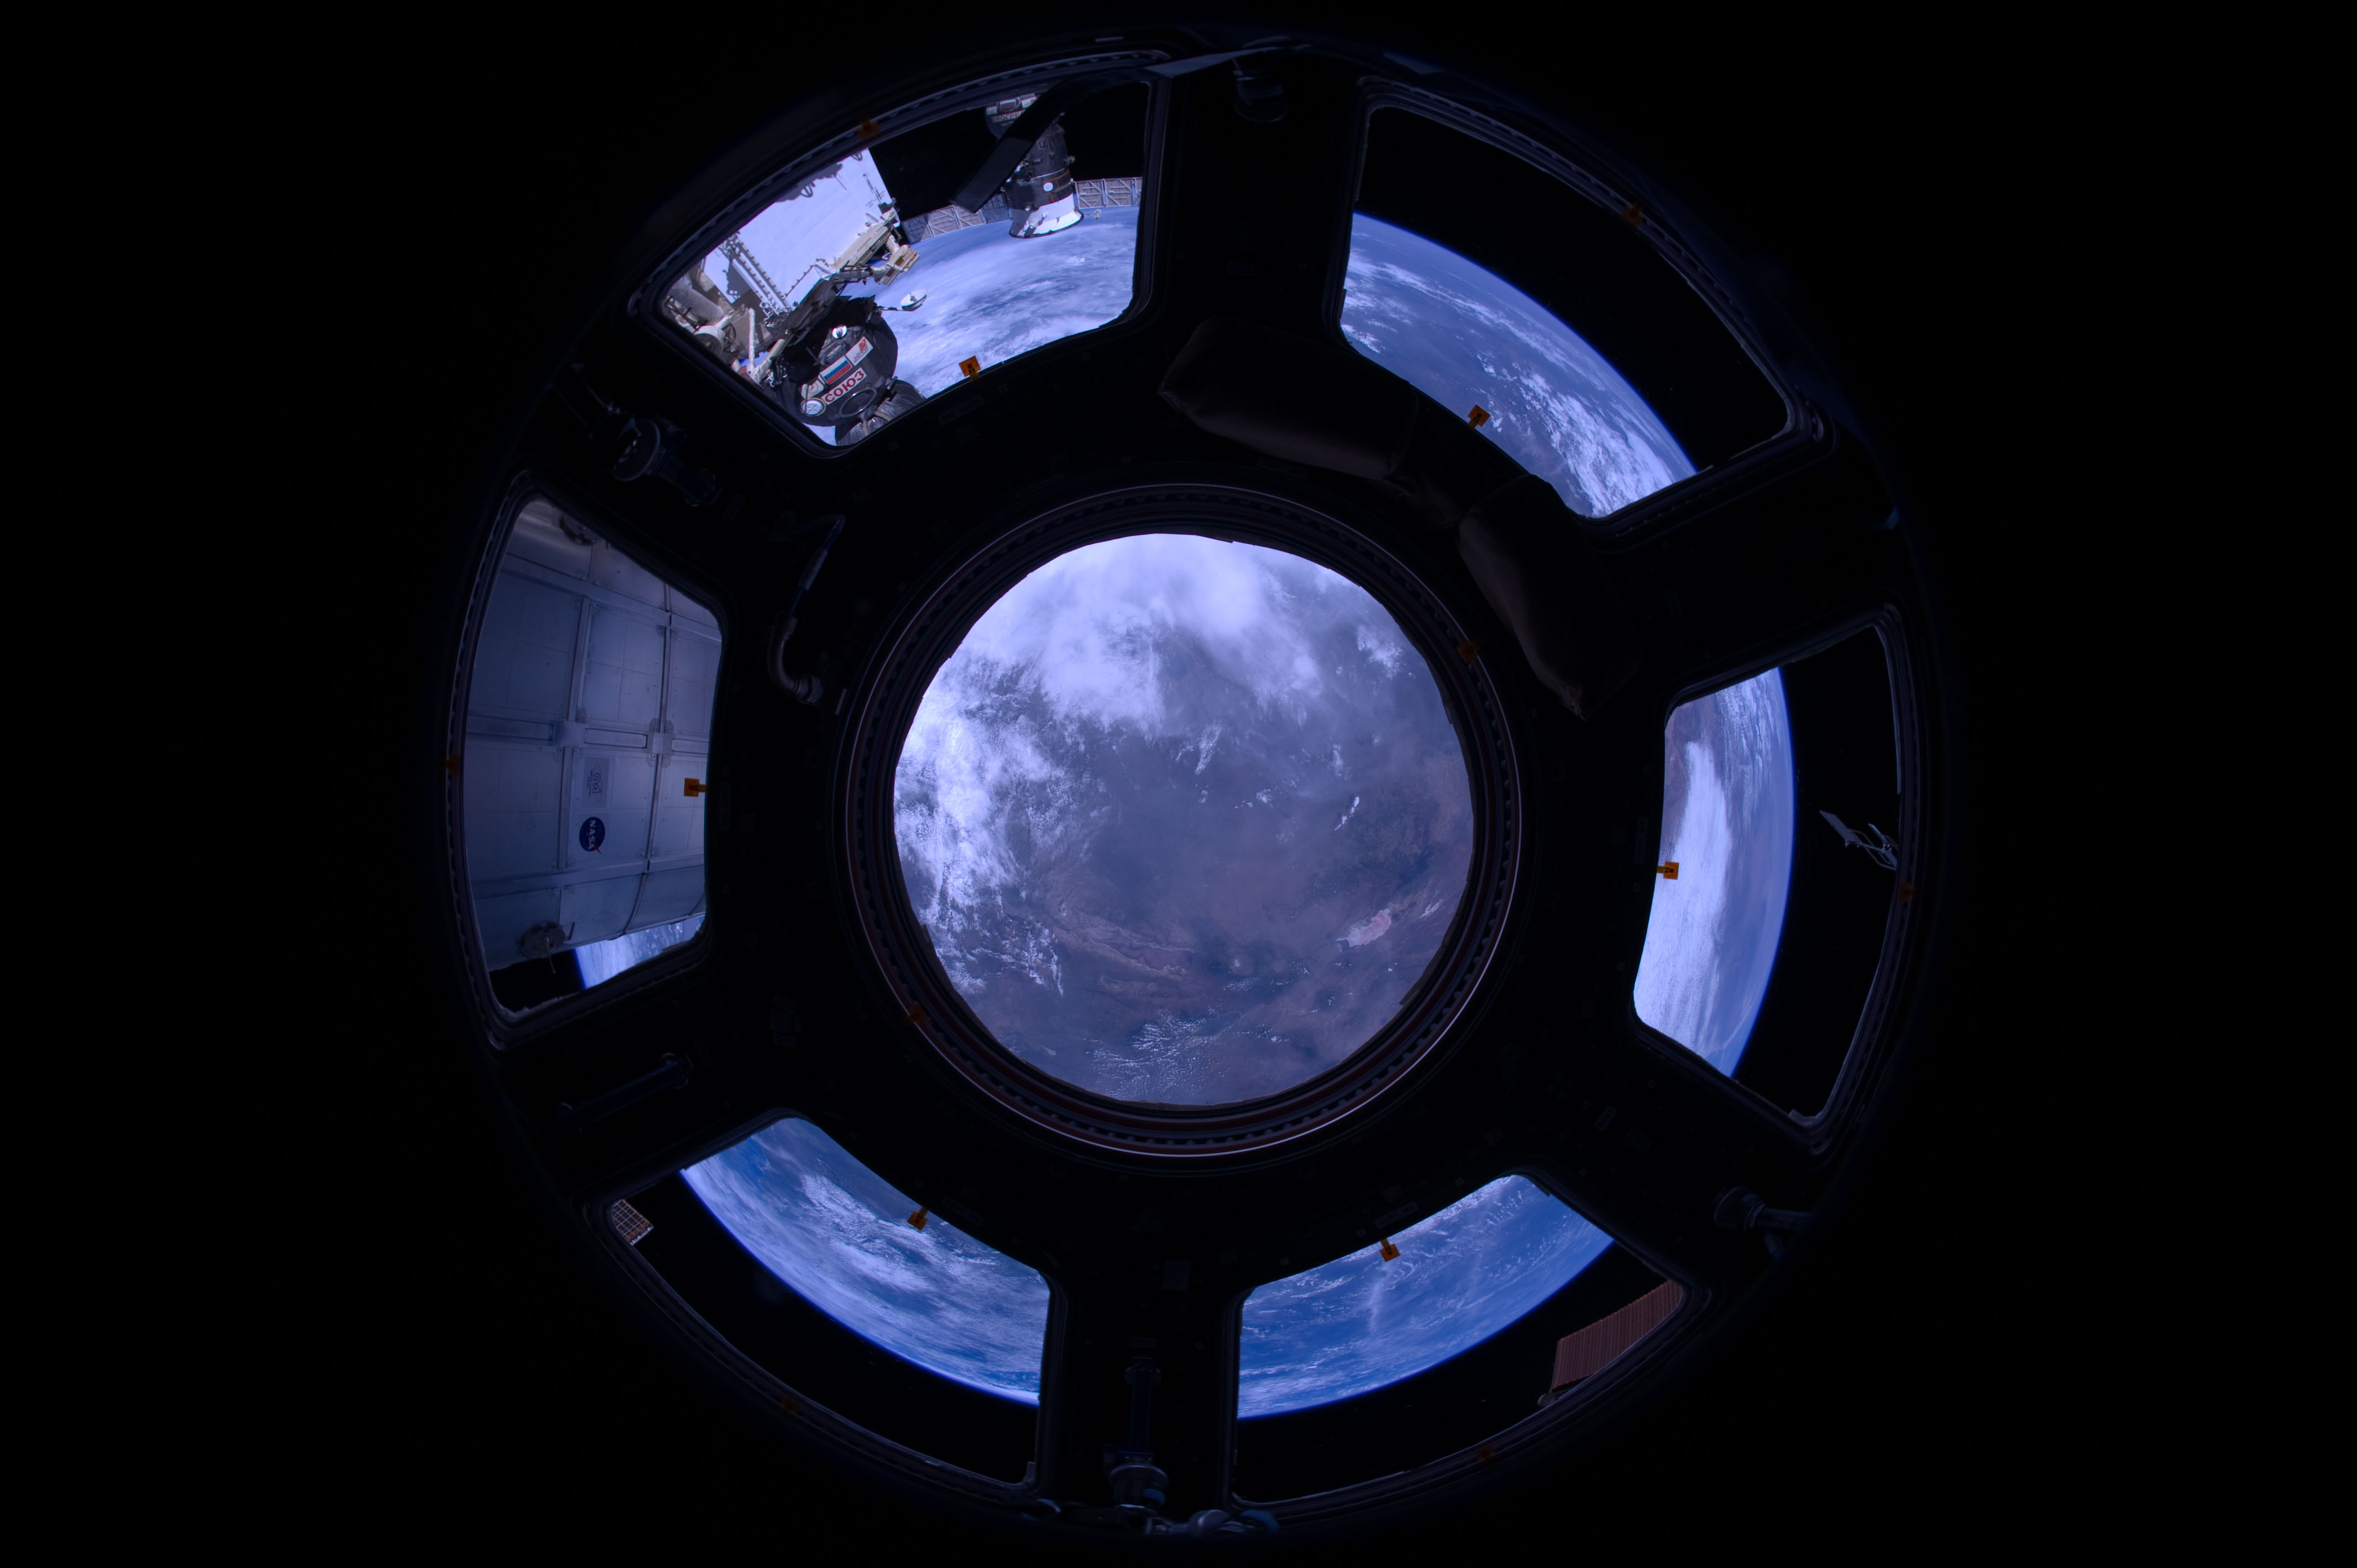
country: TANZANIA
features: L. EYASI, L. NATRON, NGORONGORO CRATER
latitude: -2.5
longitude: 34.5
